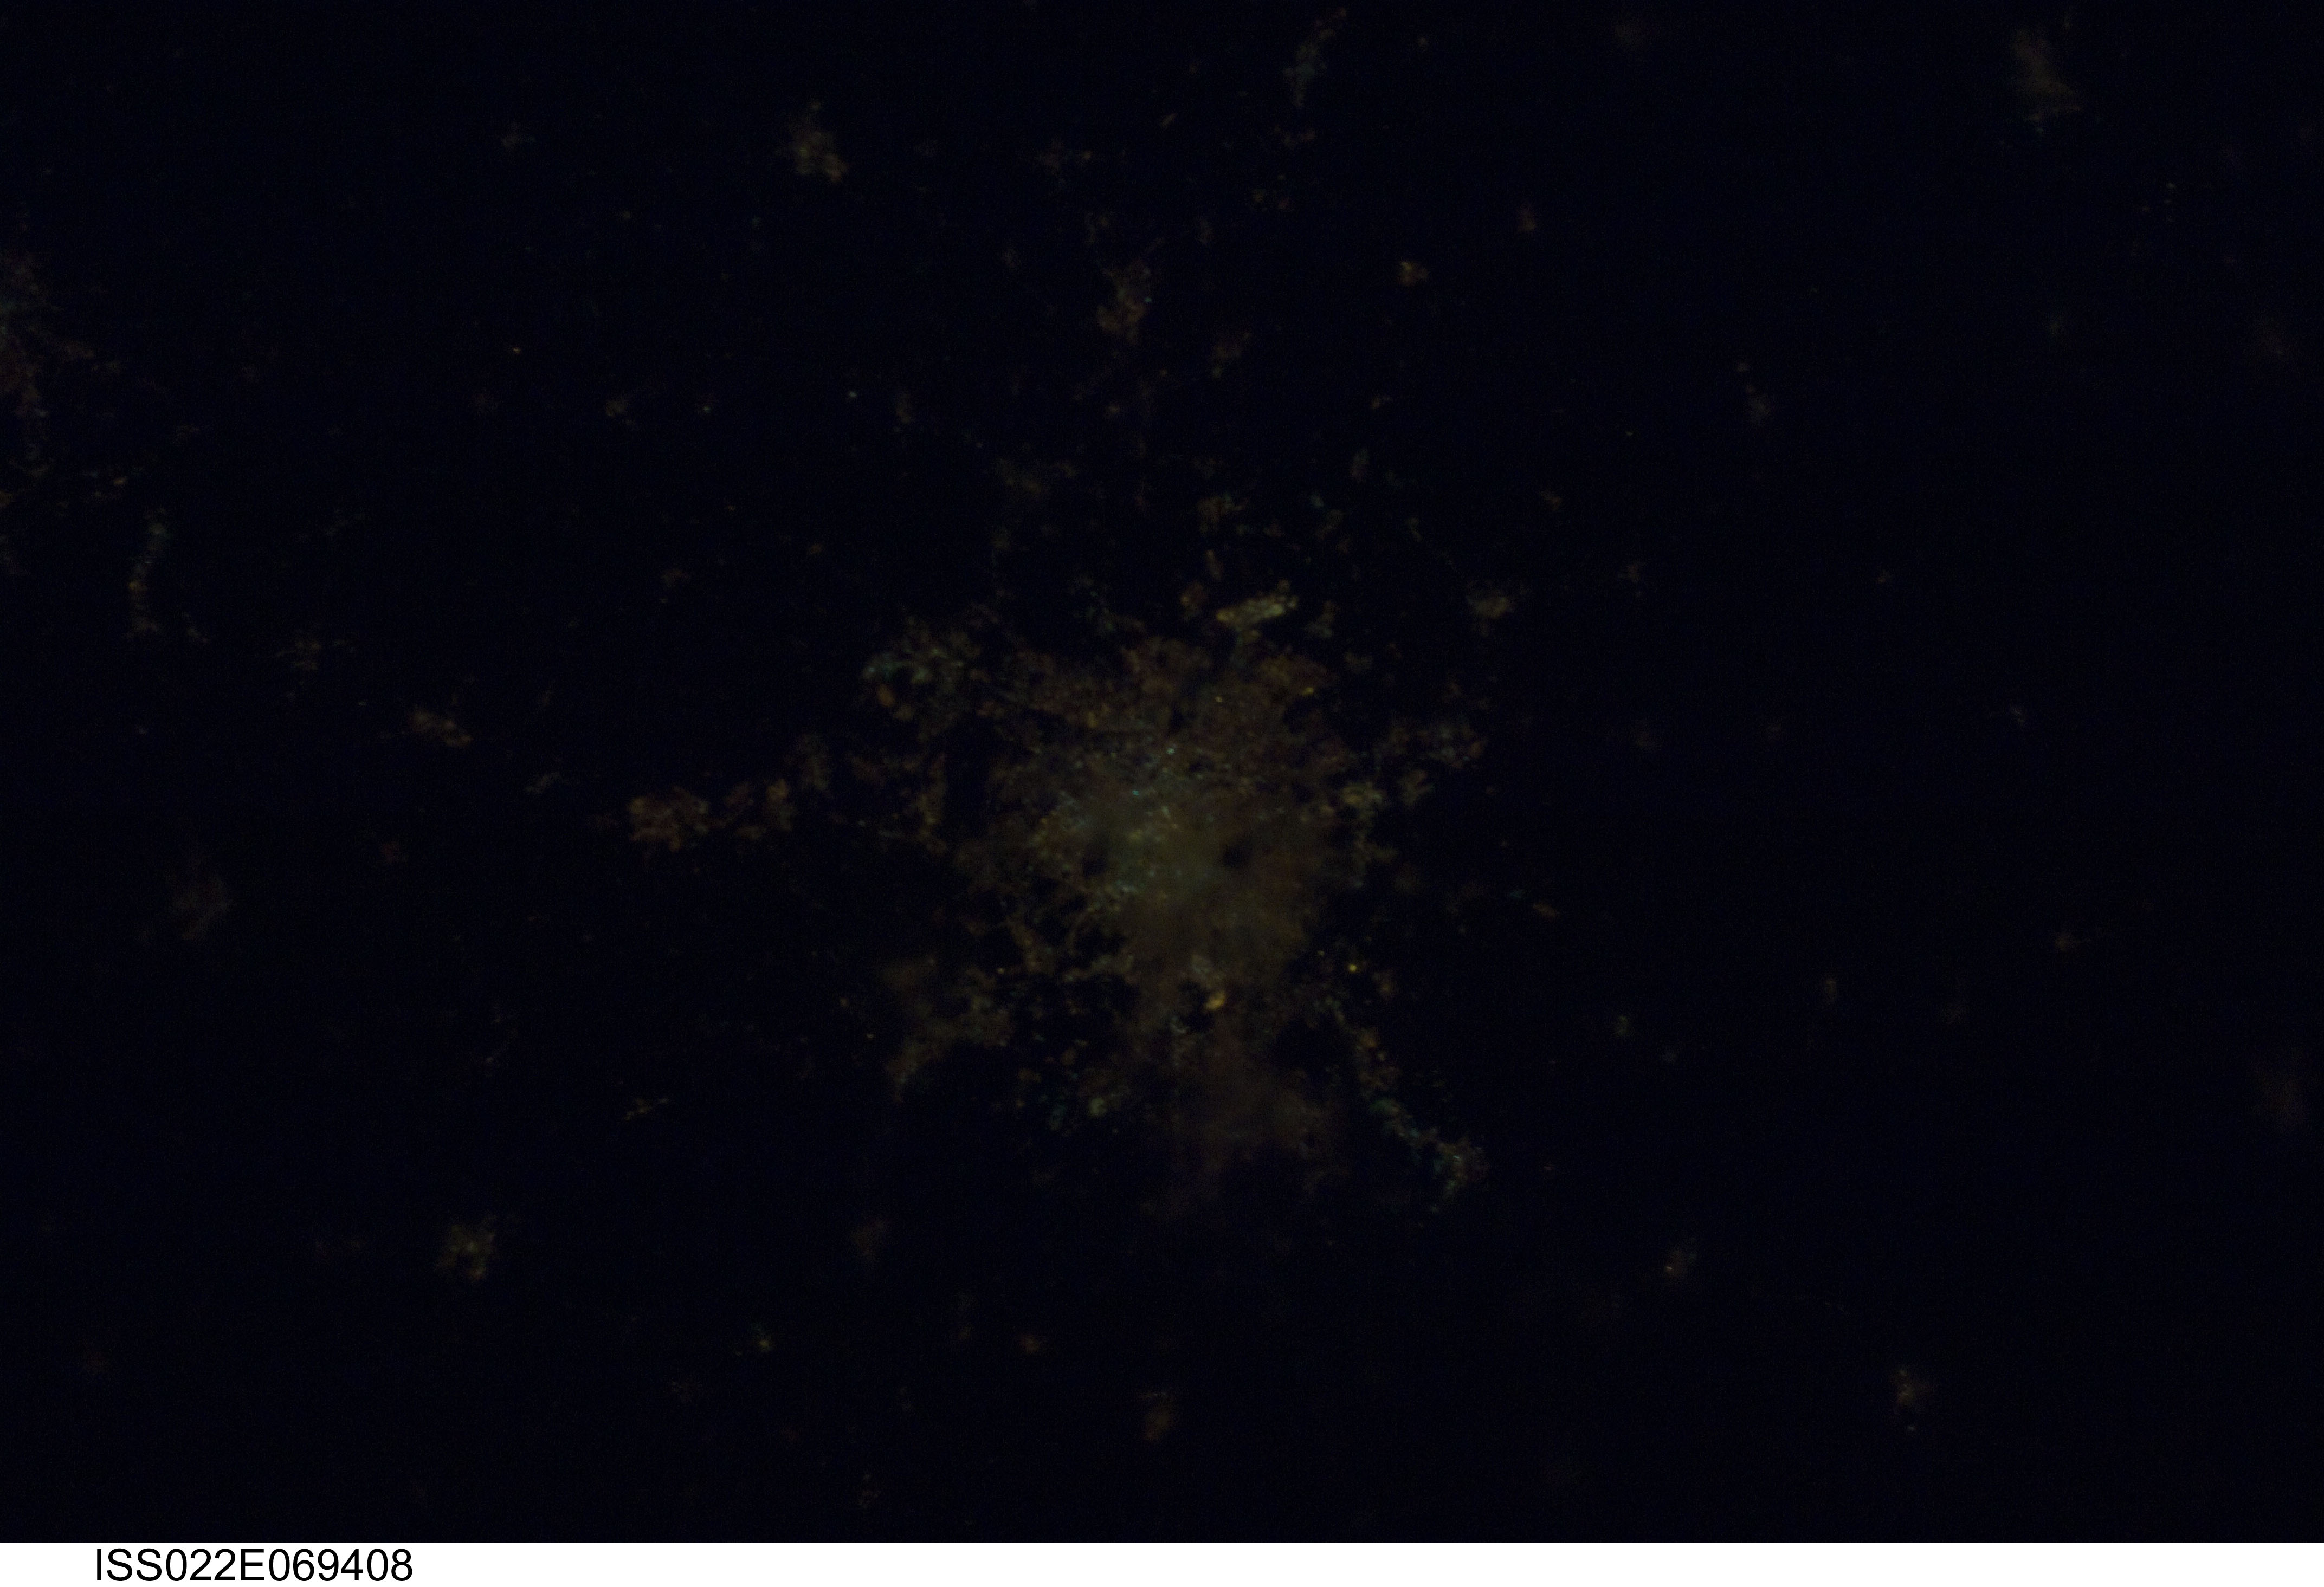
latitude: 48.9
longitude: 2.3
